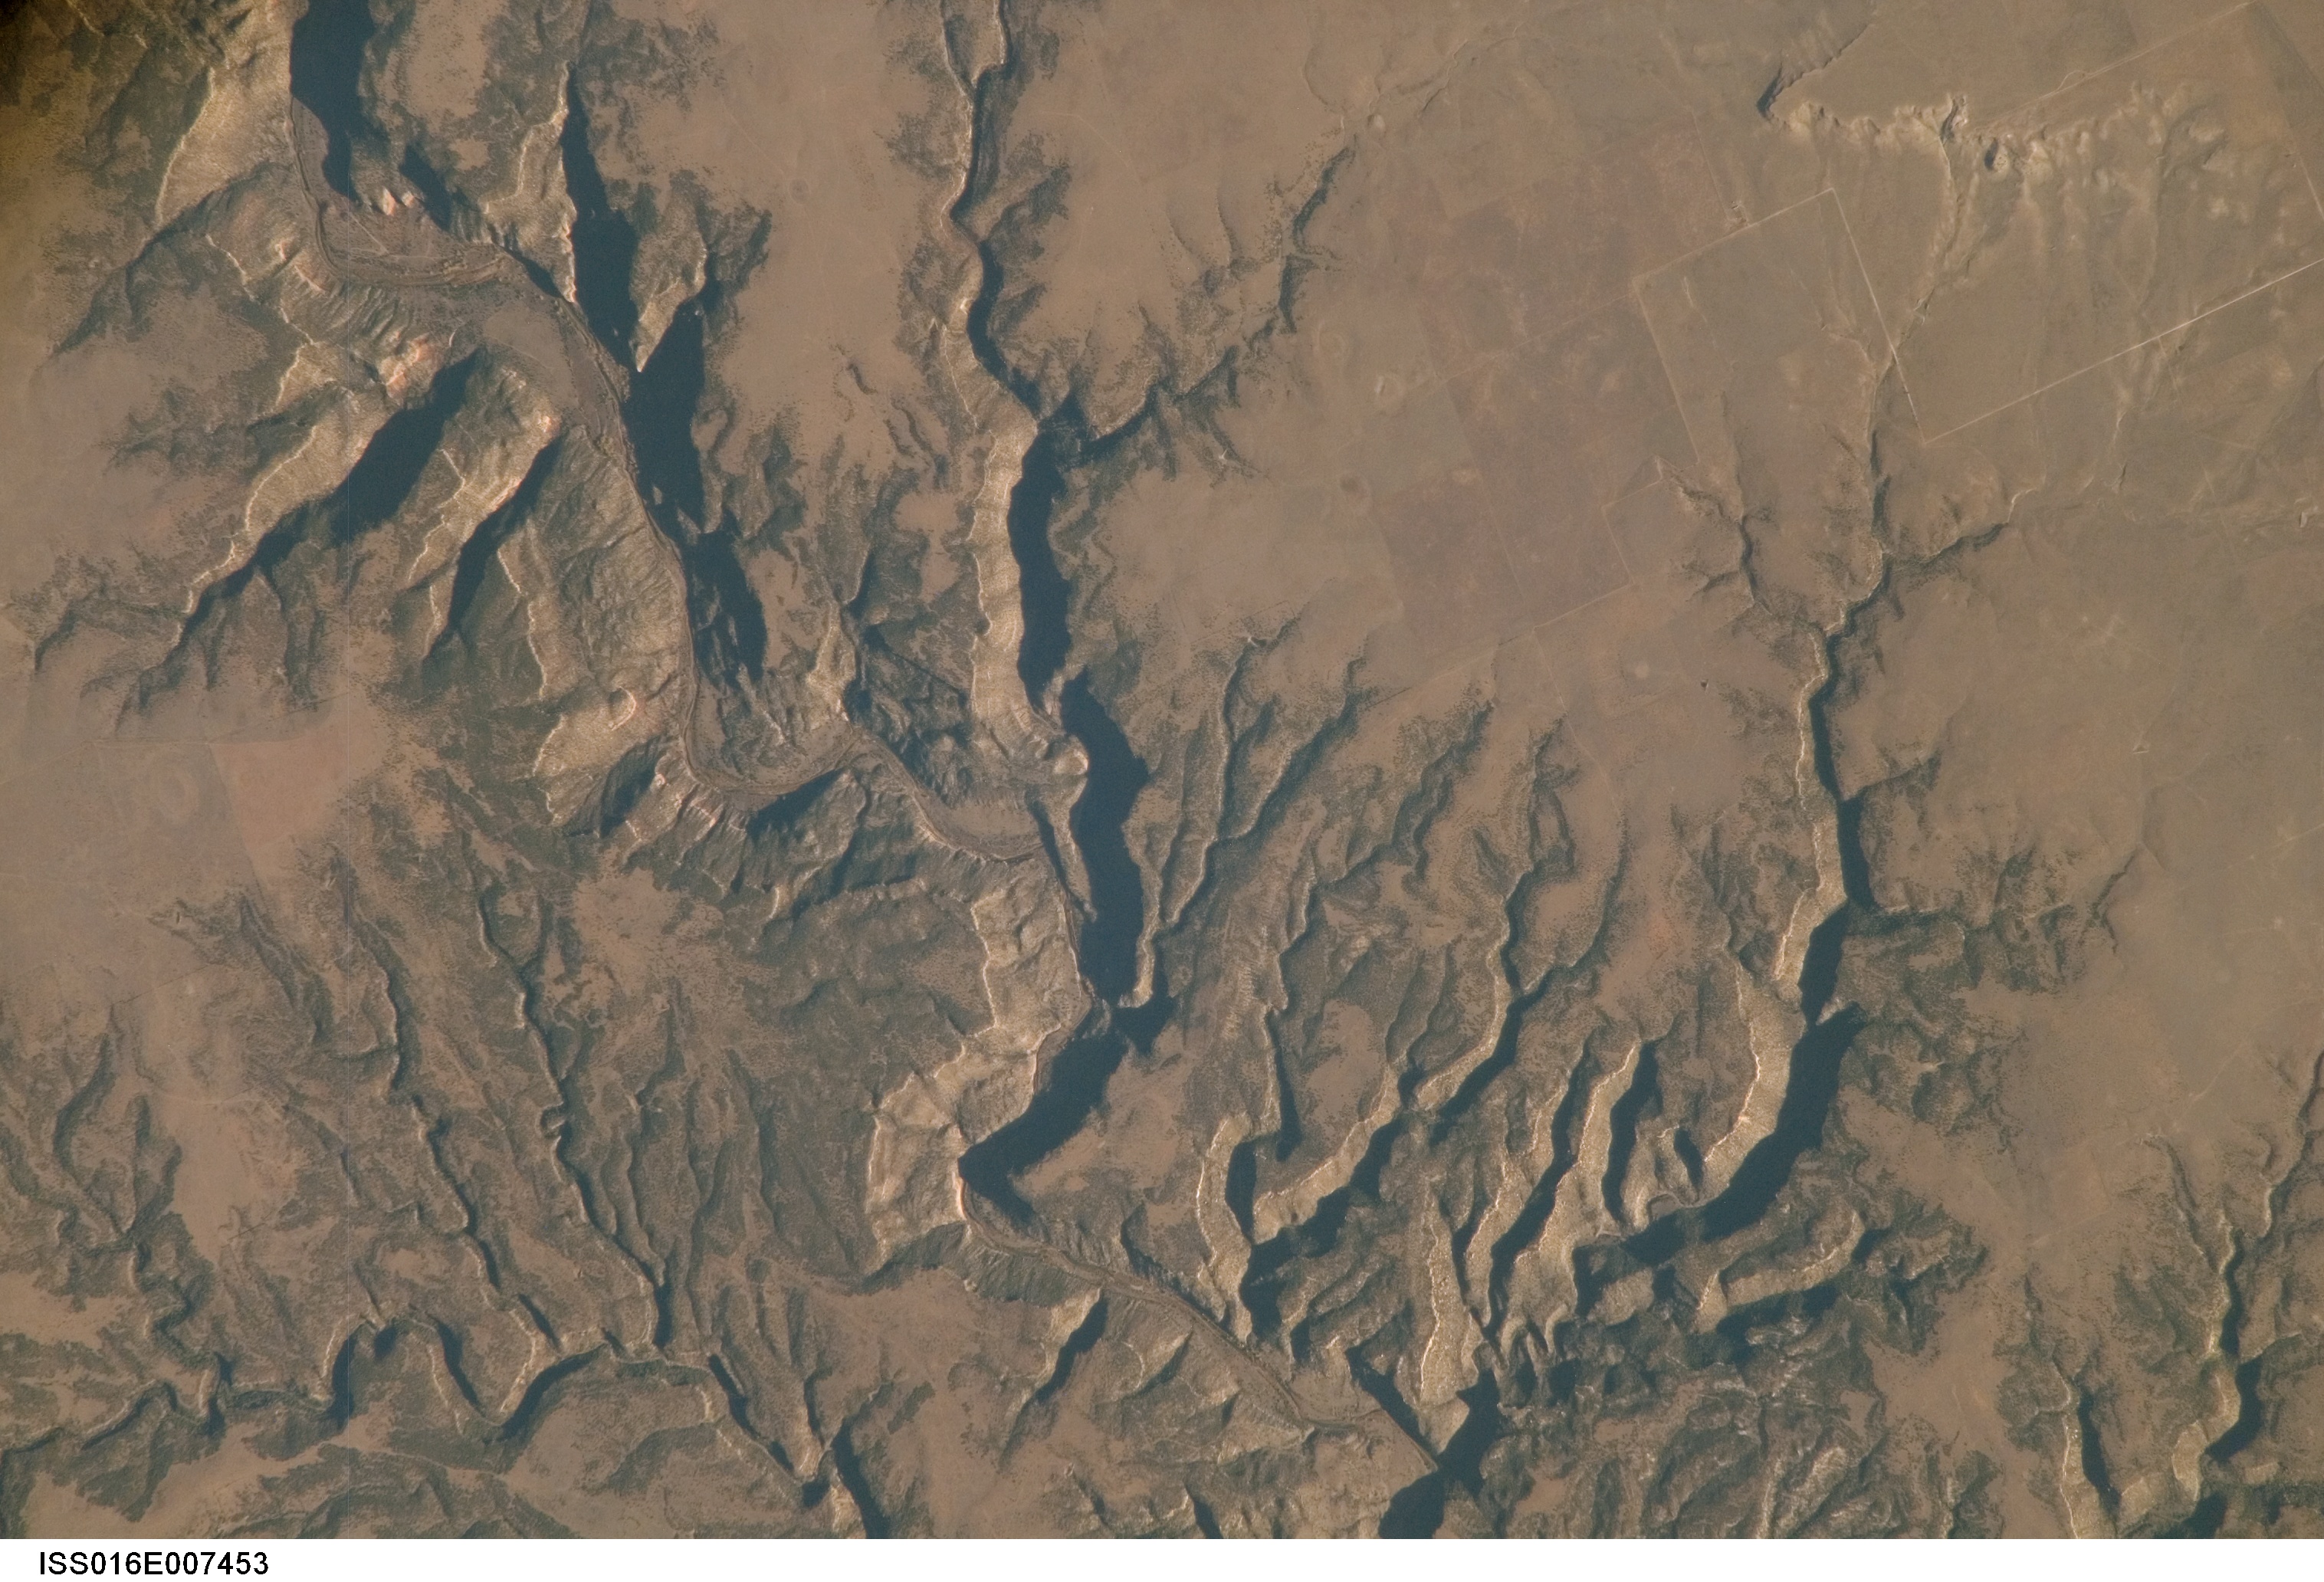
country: USA-NEW MEXICO
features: CANADIAN RIVER, ROADS, CANYONS
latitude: 36.0
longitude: -104.3
